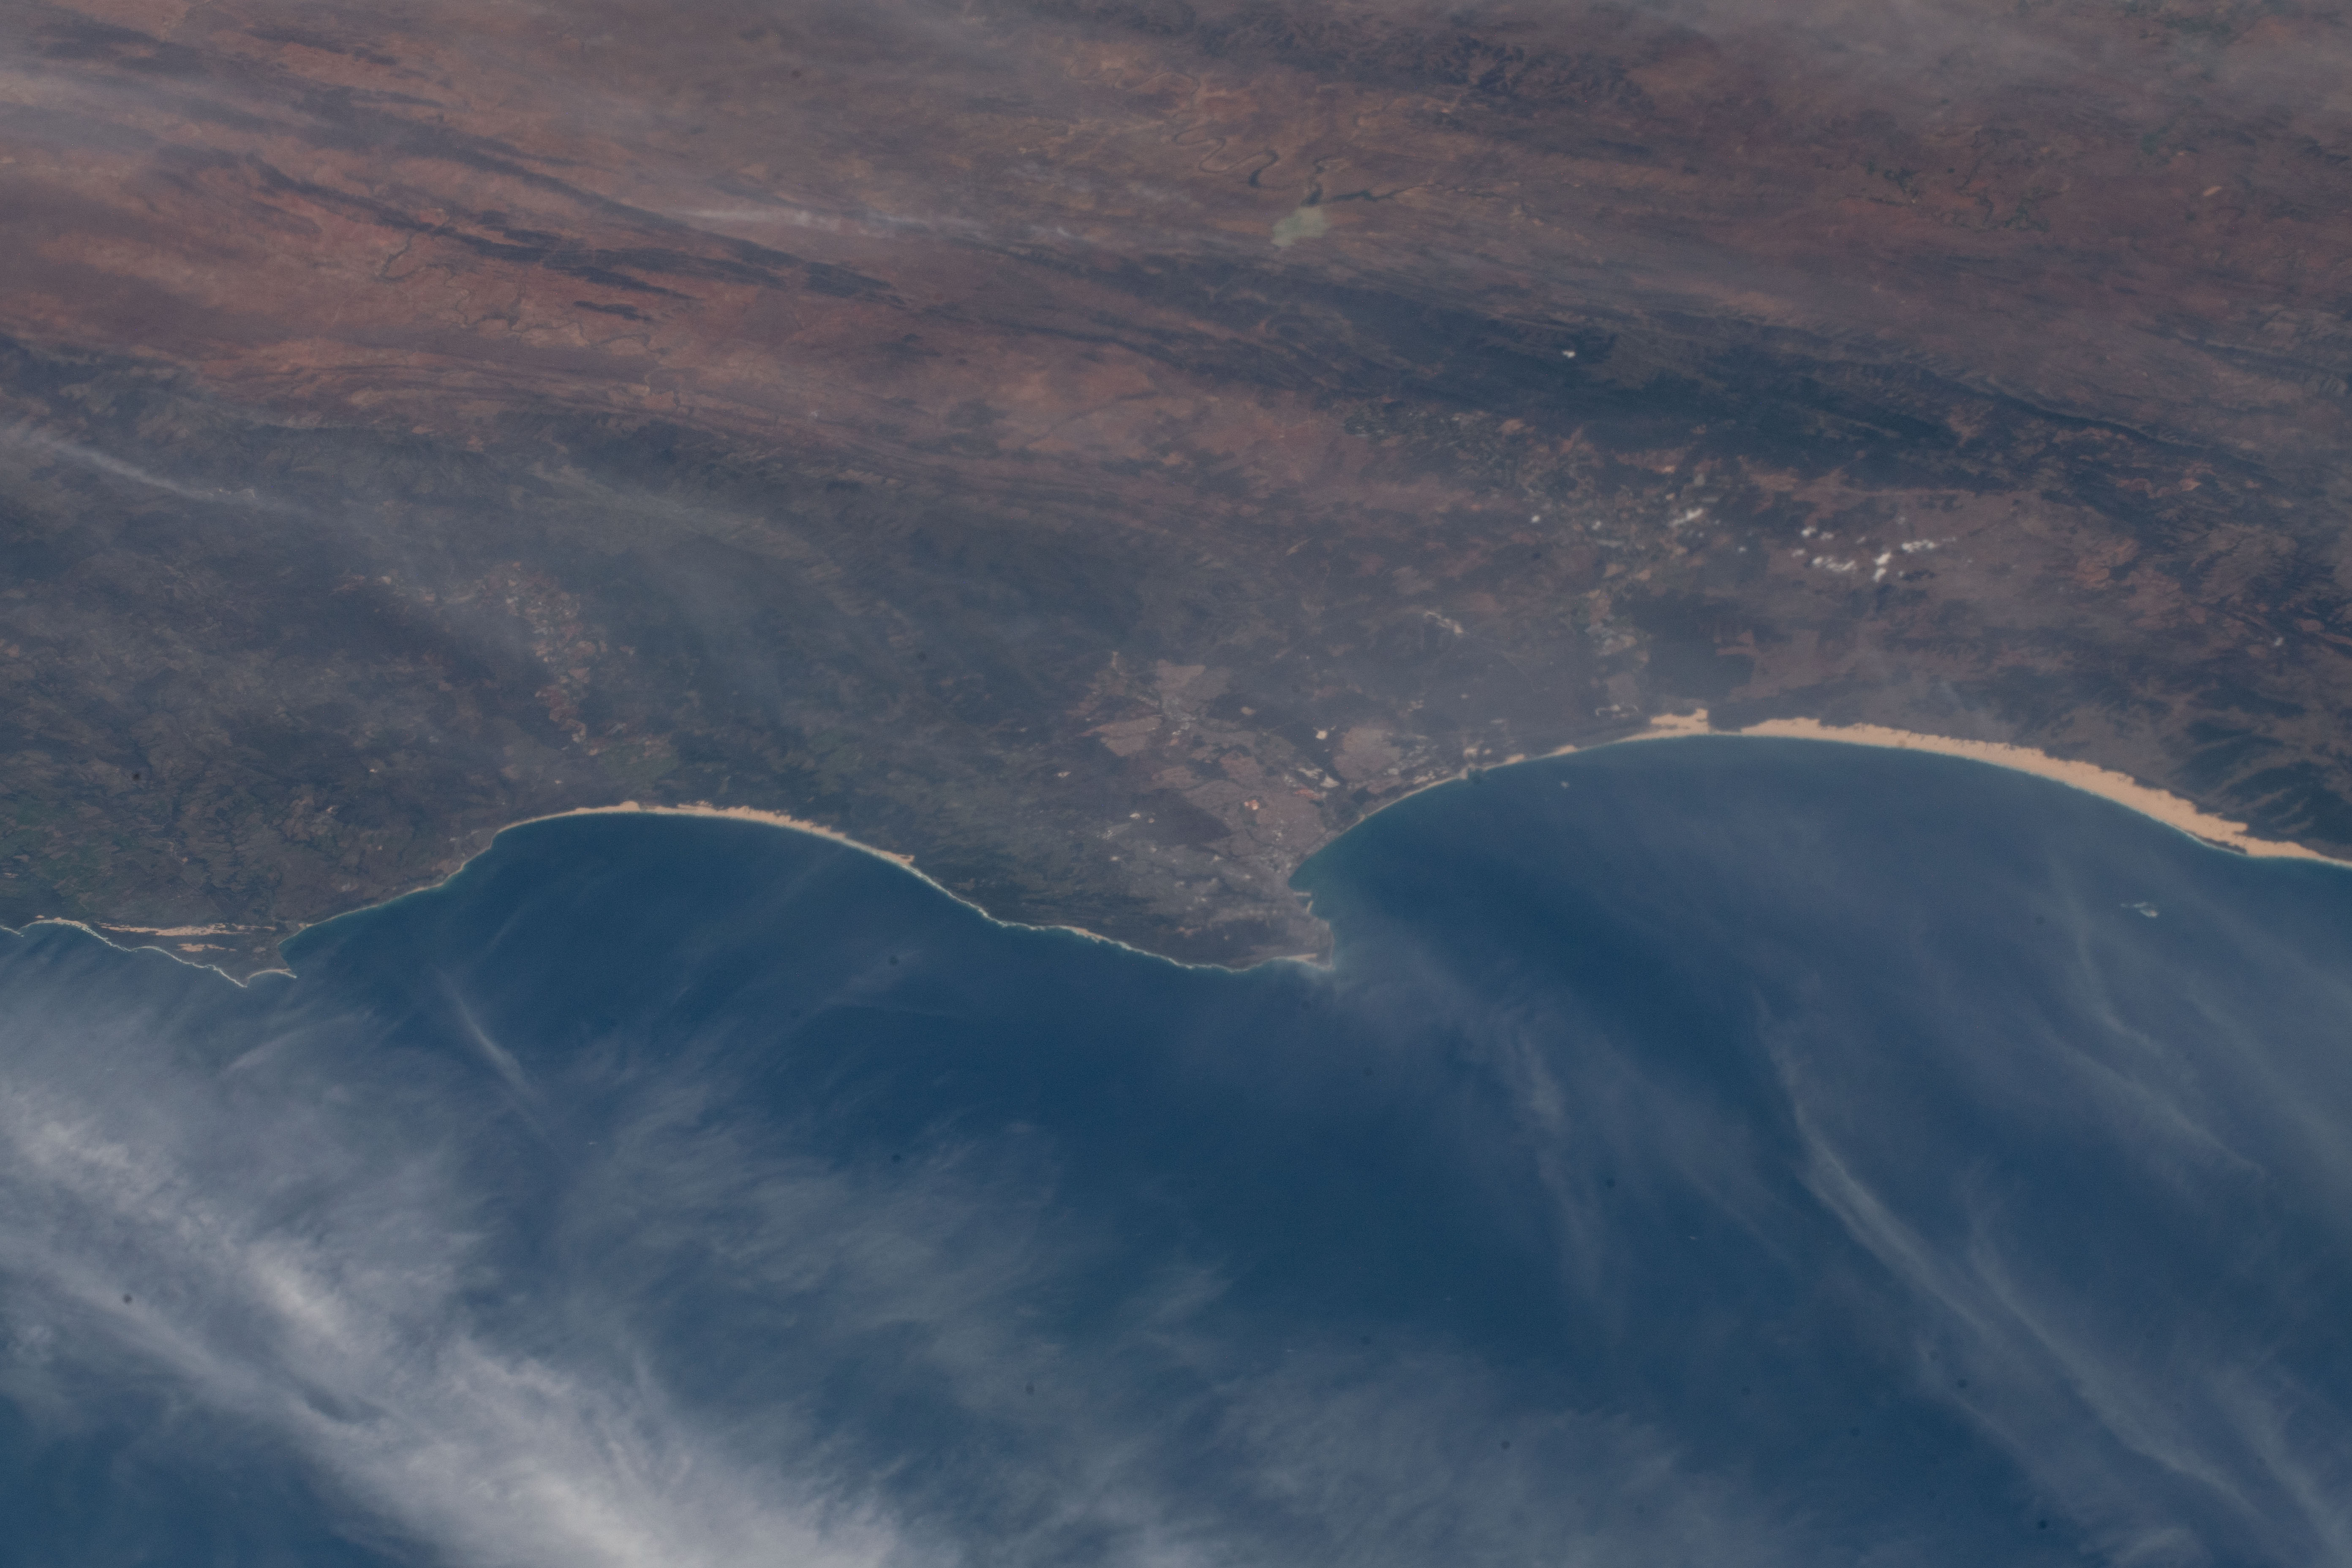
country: REPUBLIC SOUTH AFRICA
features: SOUTH AFRICA, DRAKENSBERG MOUNTAINS, PORT ELIZABETH, ADDO ELEPHANT NATIONAL PARK
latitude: -33.7
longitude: 25.9
